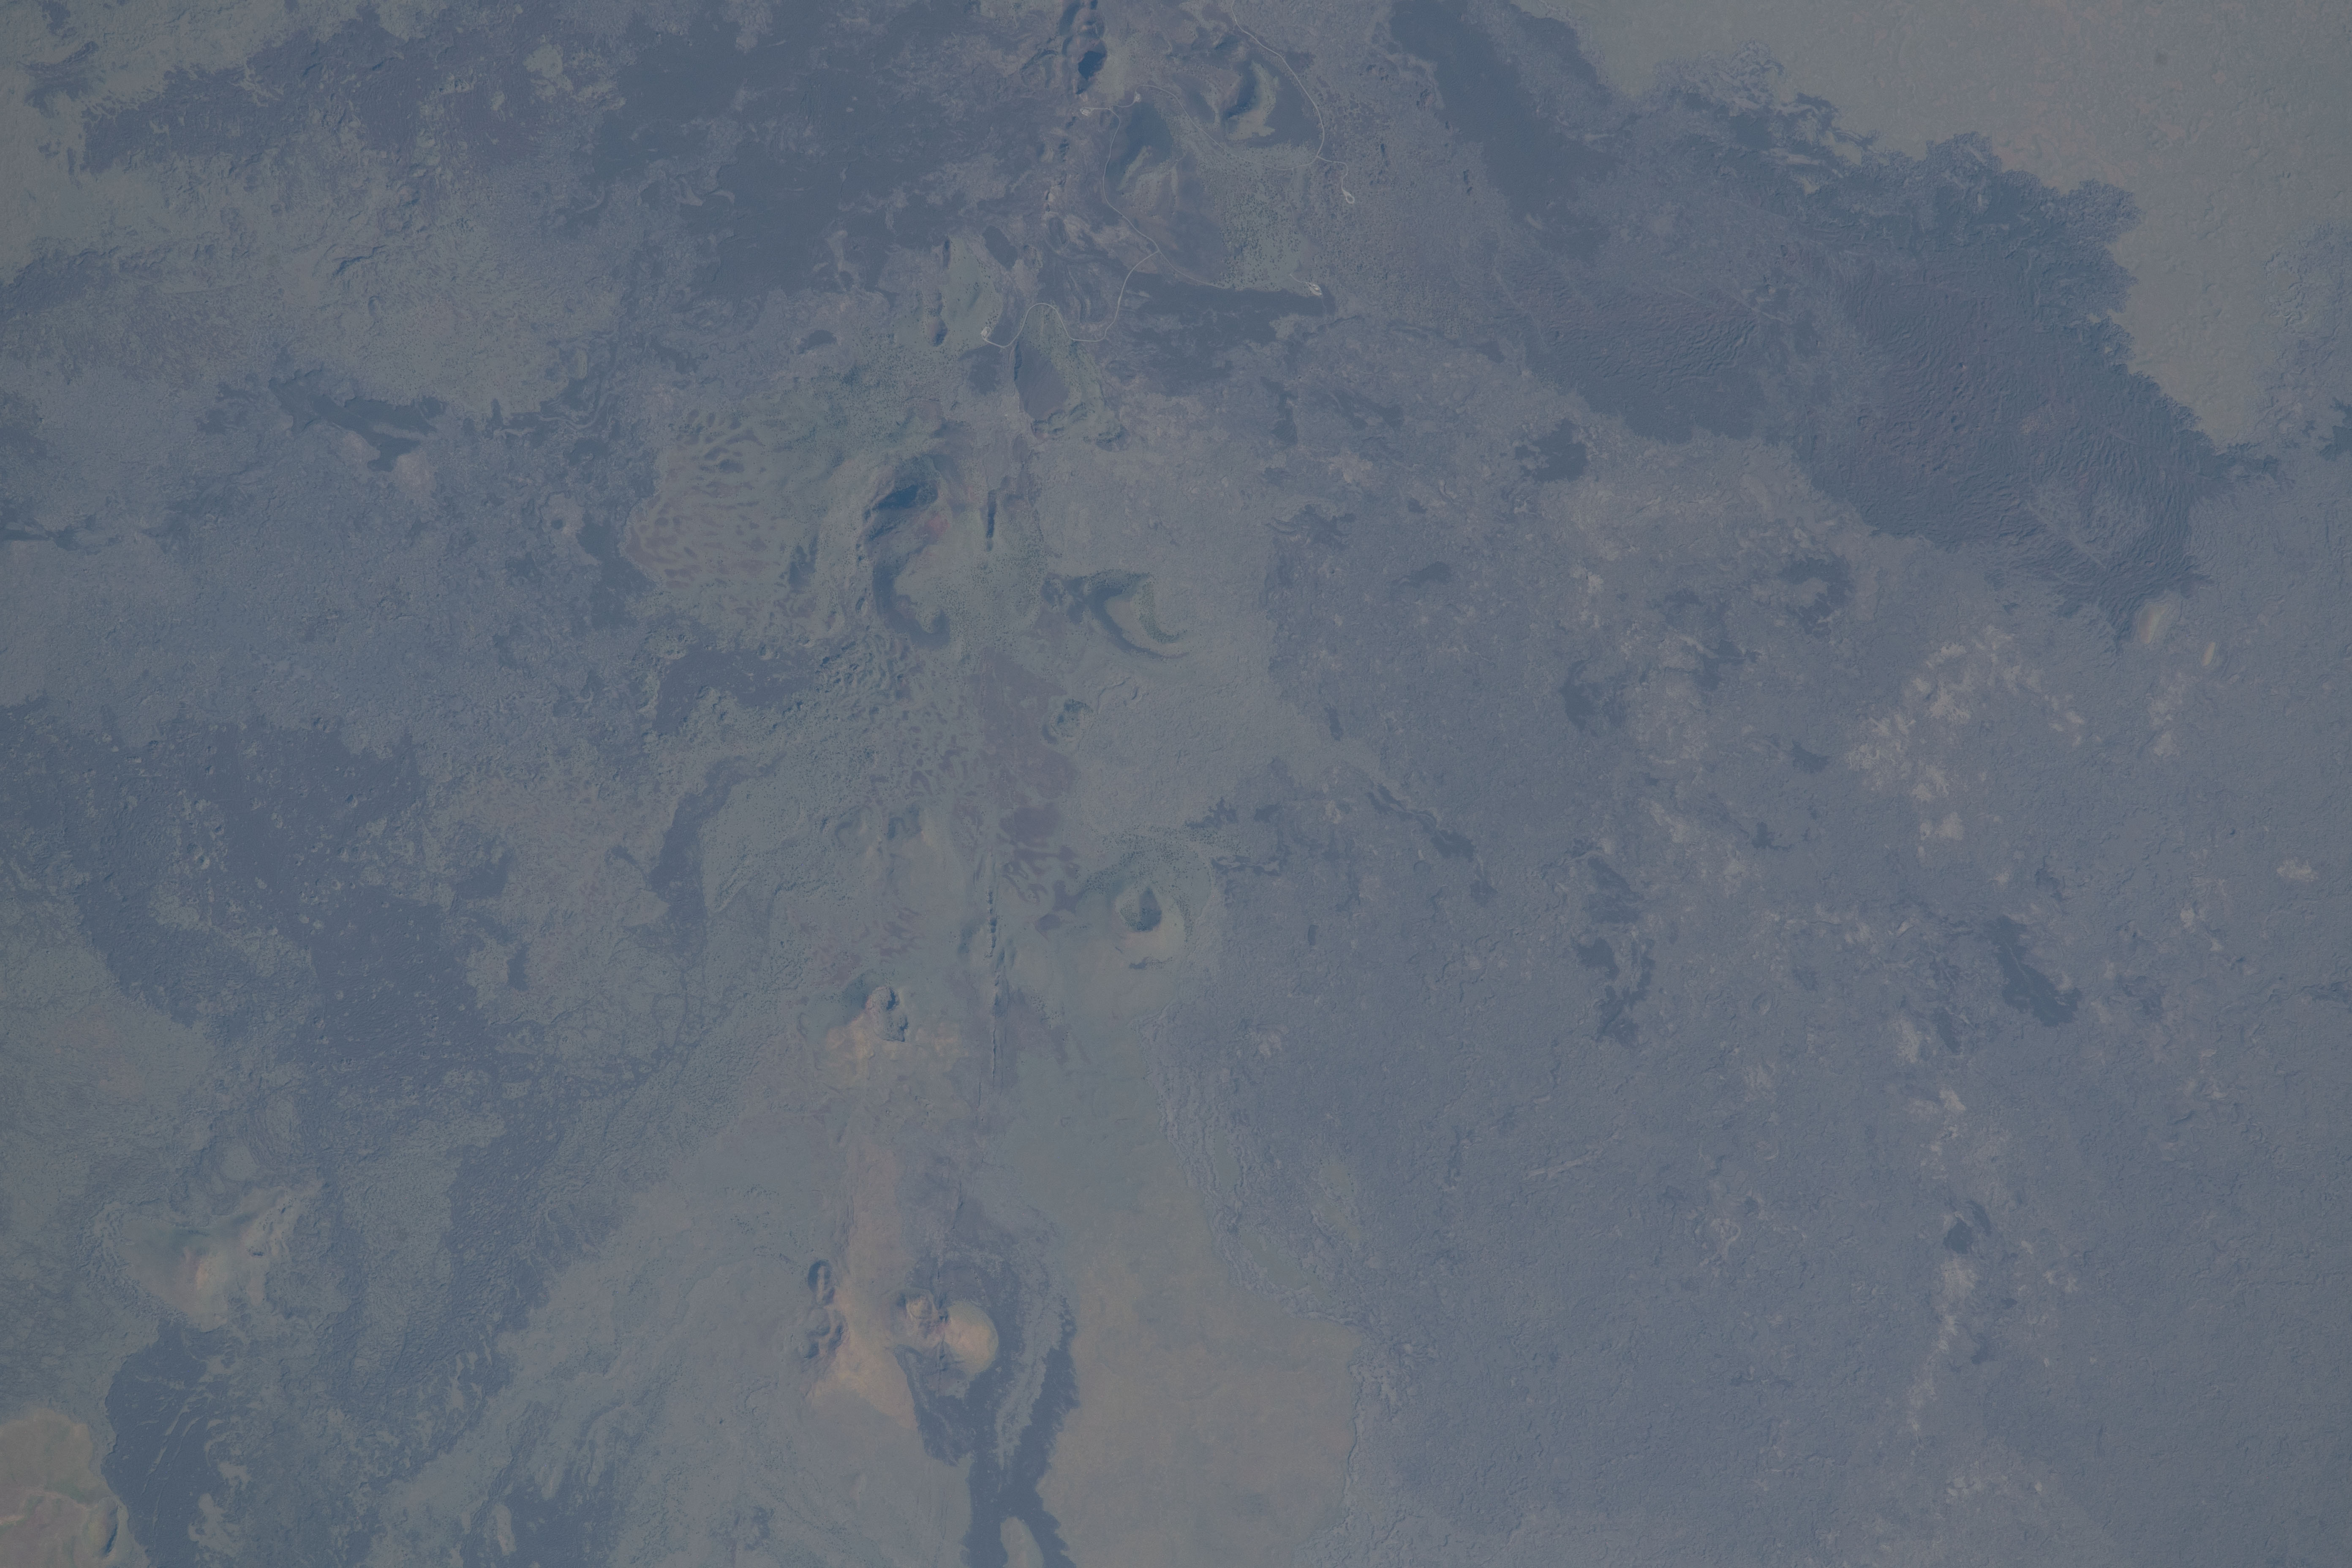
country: USA-IDAHO
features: CRATERS OF THE MOON NATIONAL MONUMENT, LAVA FLOW
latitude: 43.4
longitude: -113.5
